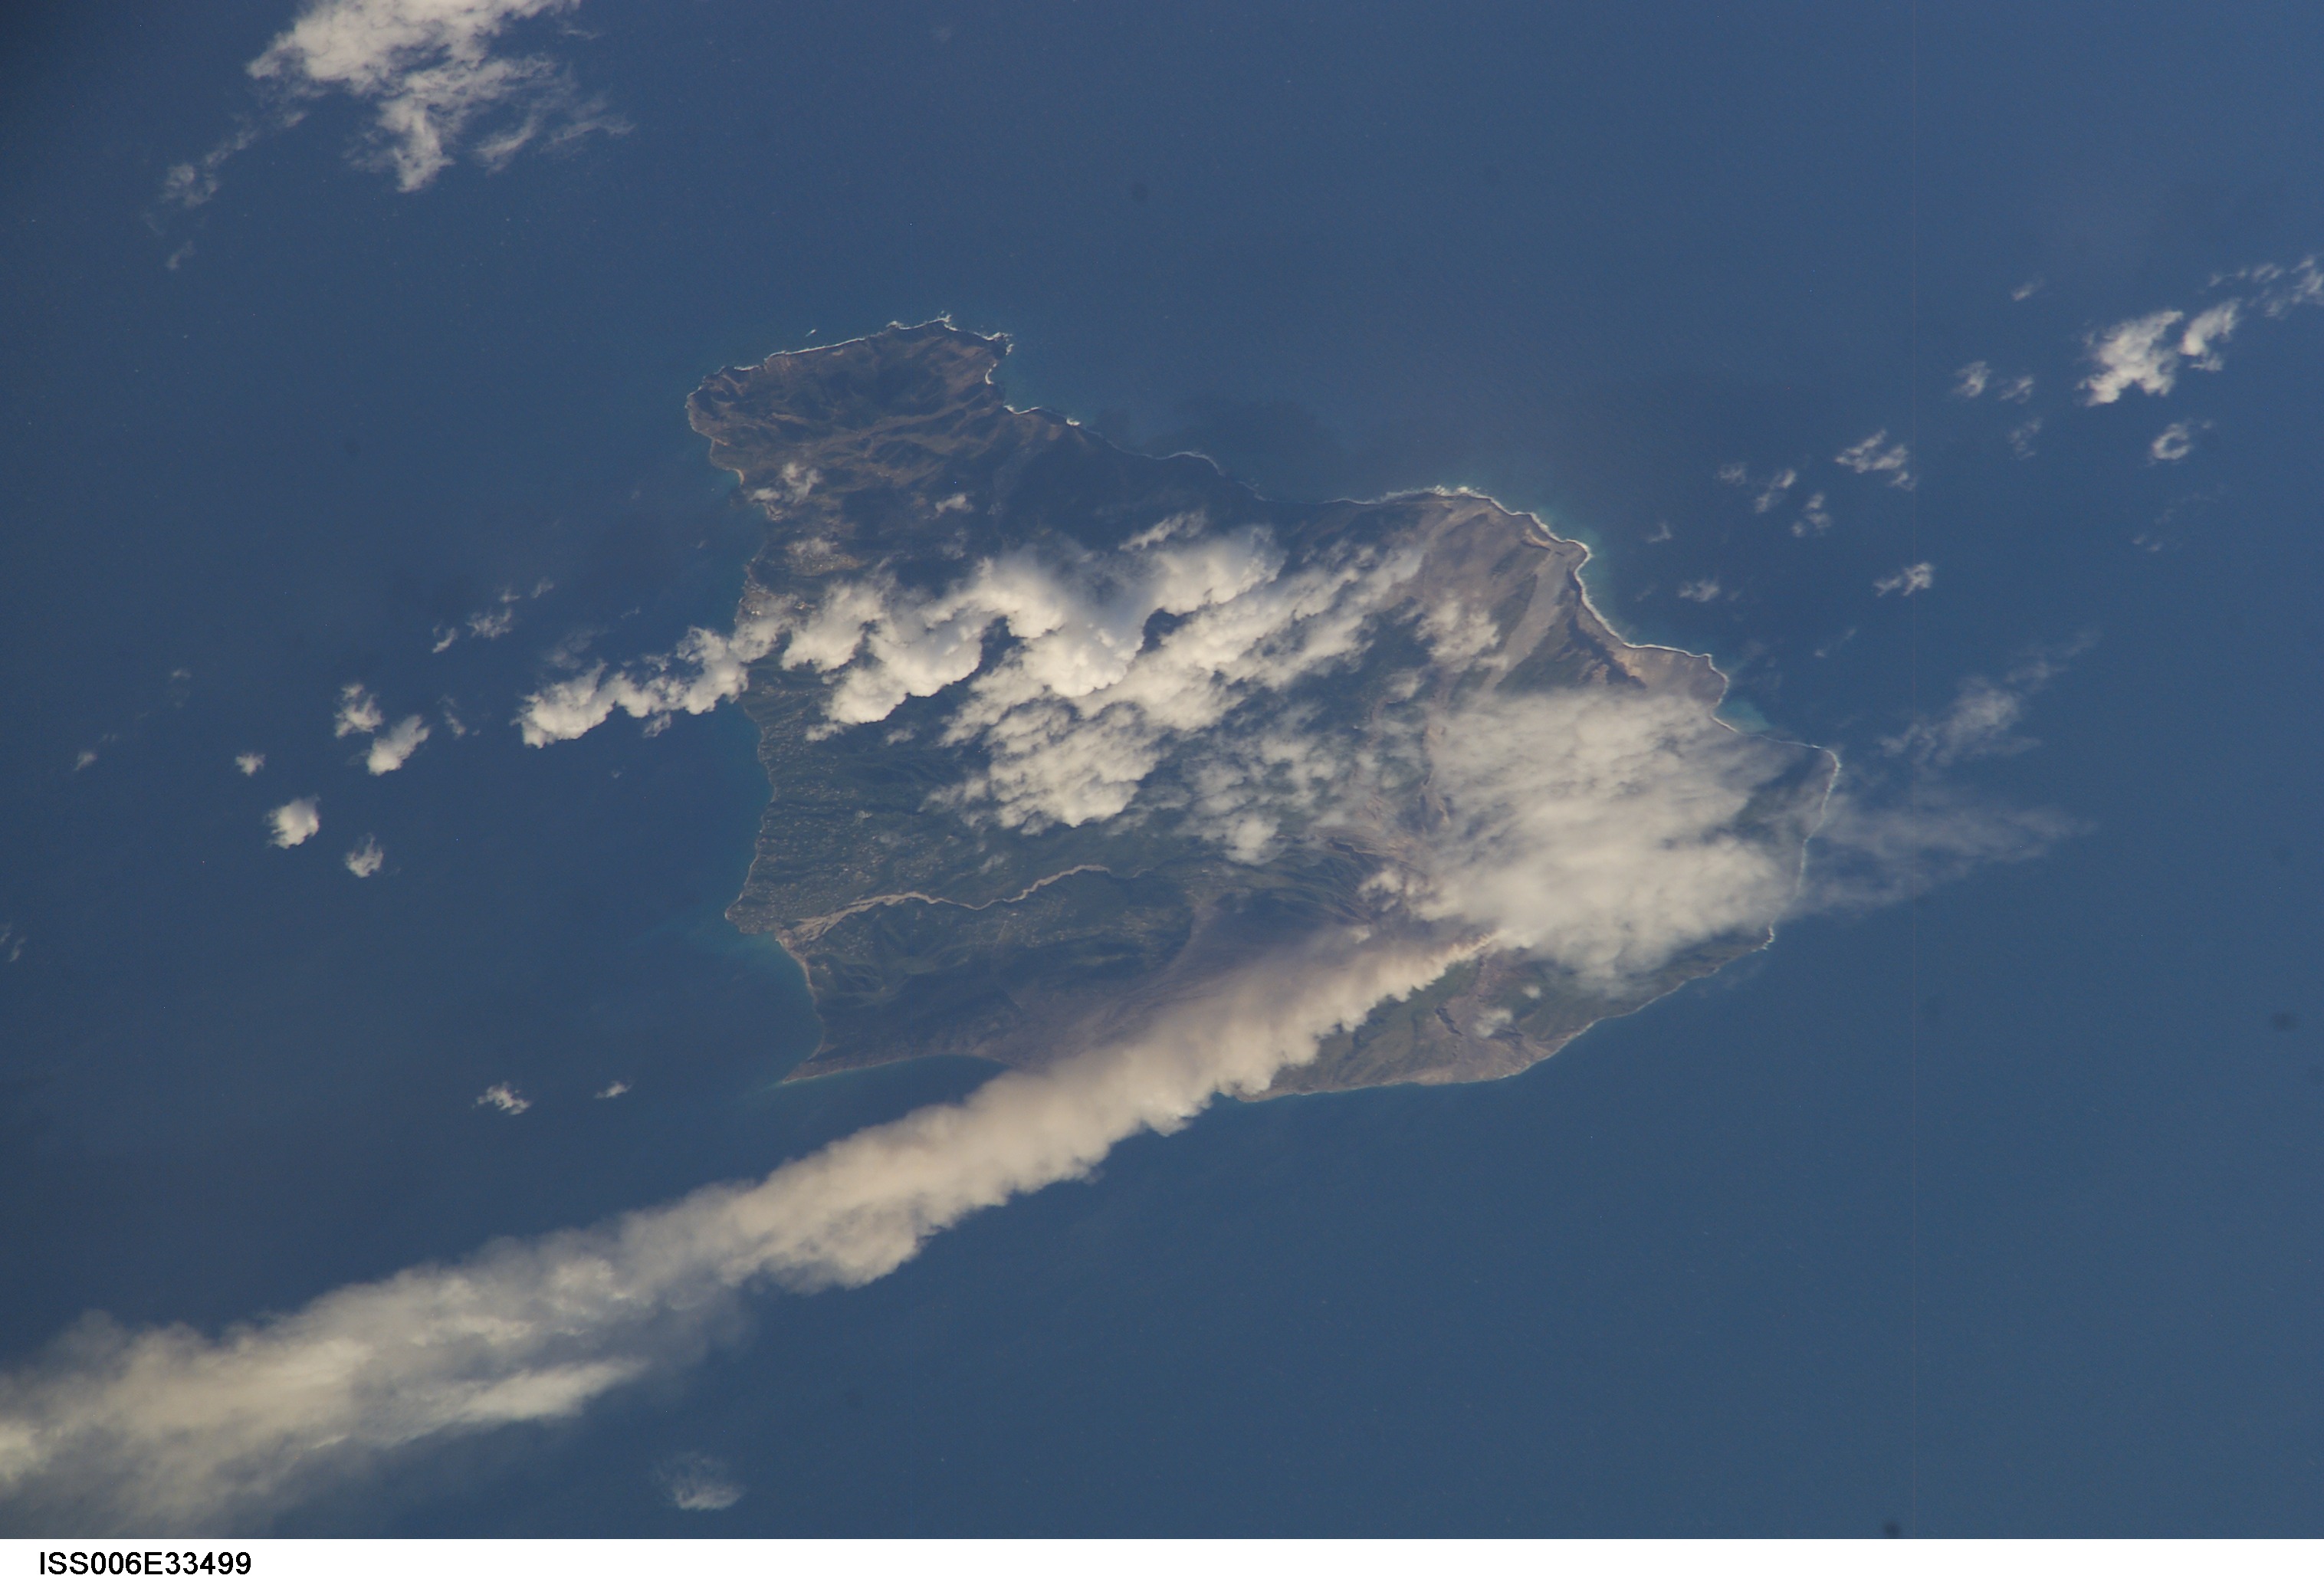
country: LESSER ANTILLES
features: MONTSERRAT, VOLCANIC ERUPTION
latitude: 16.5
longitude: -62.0
